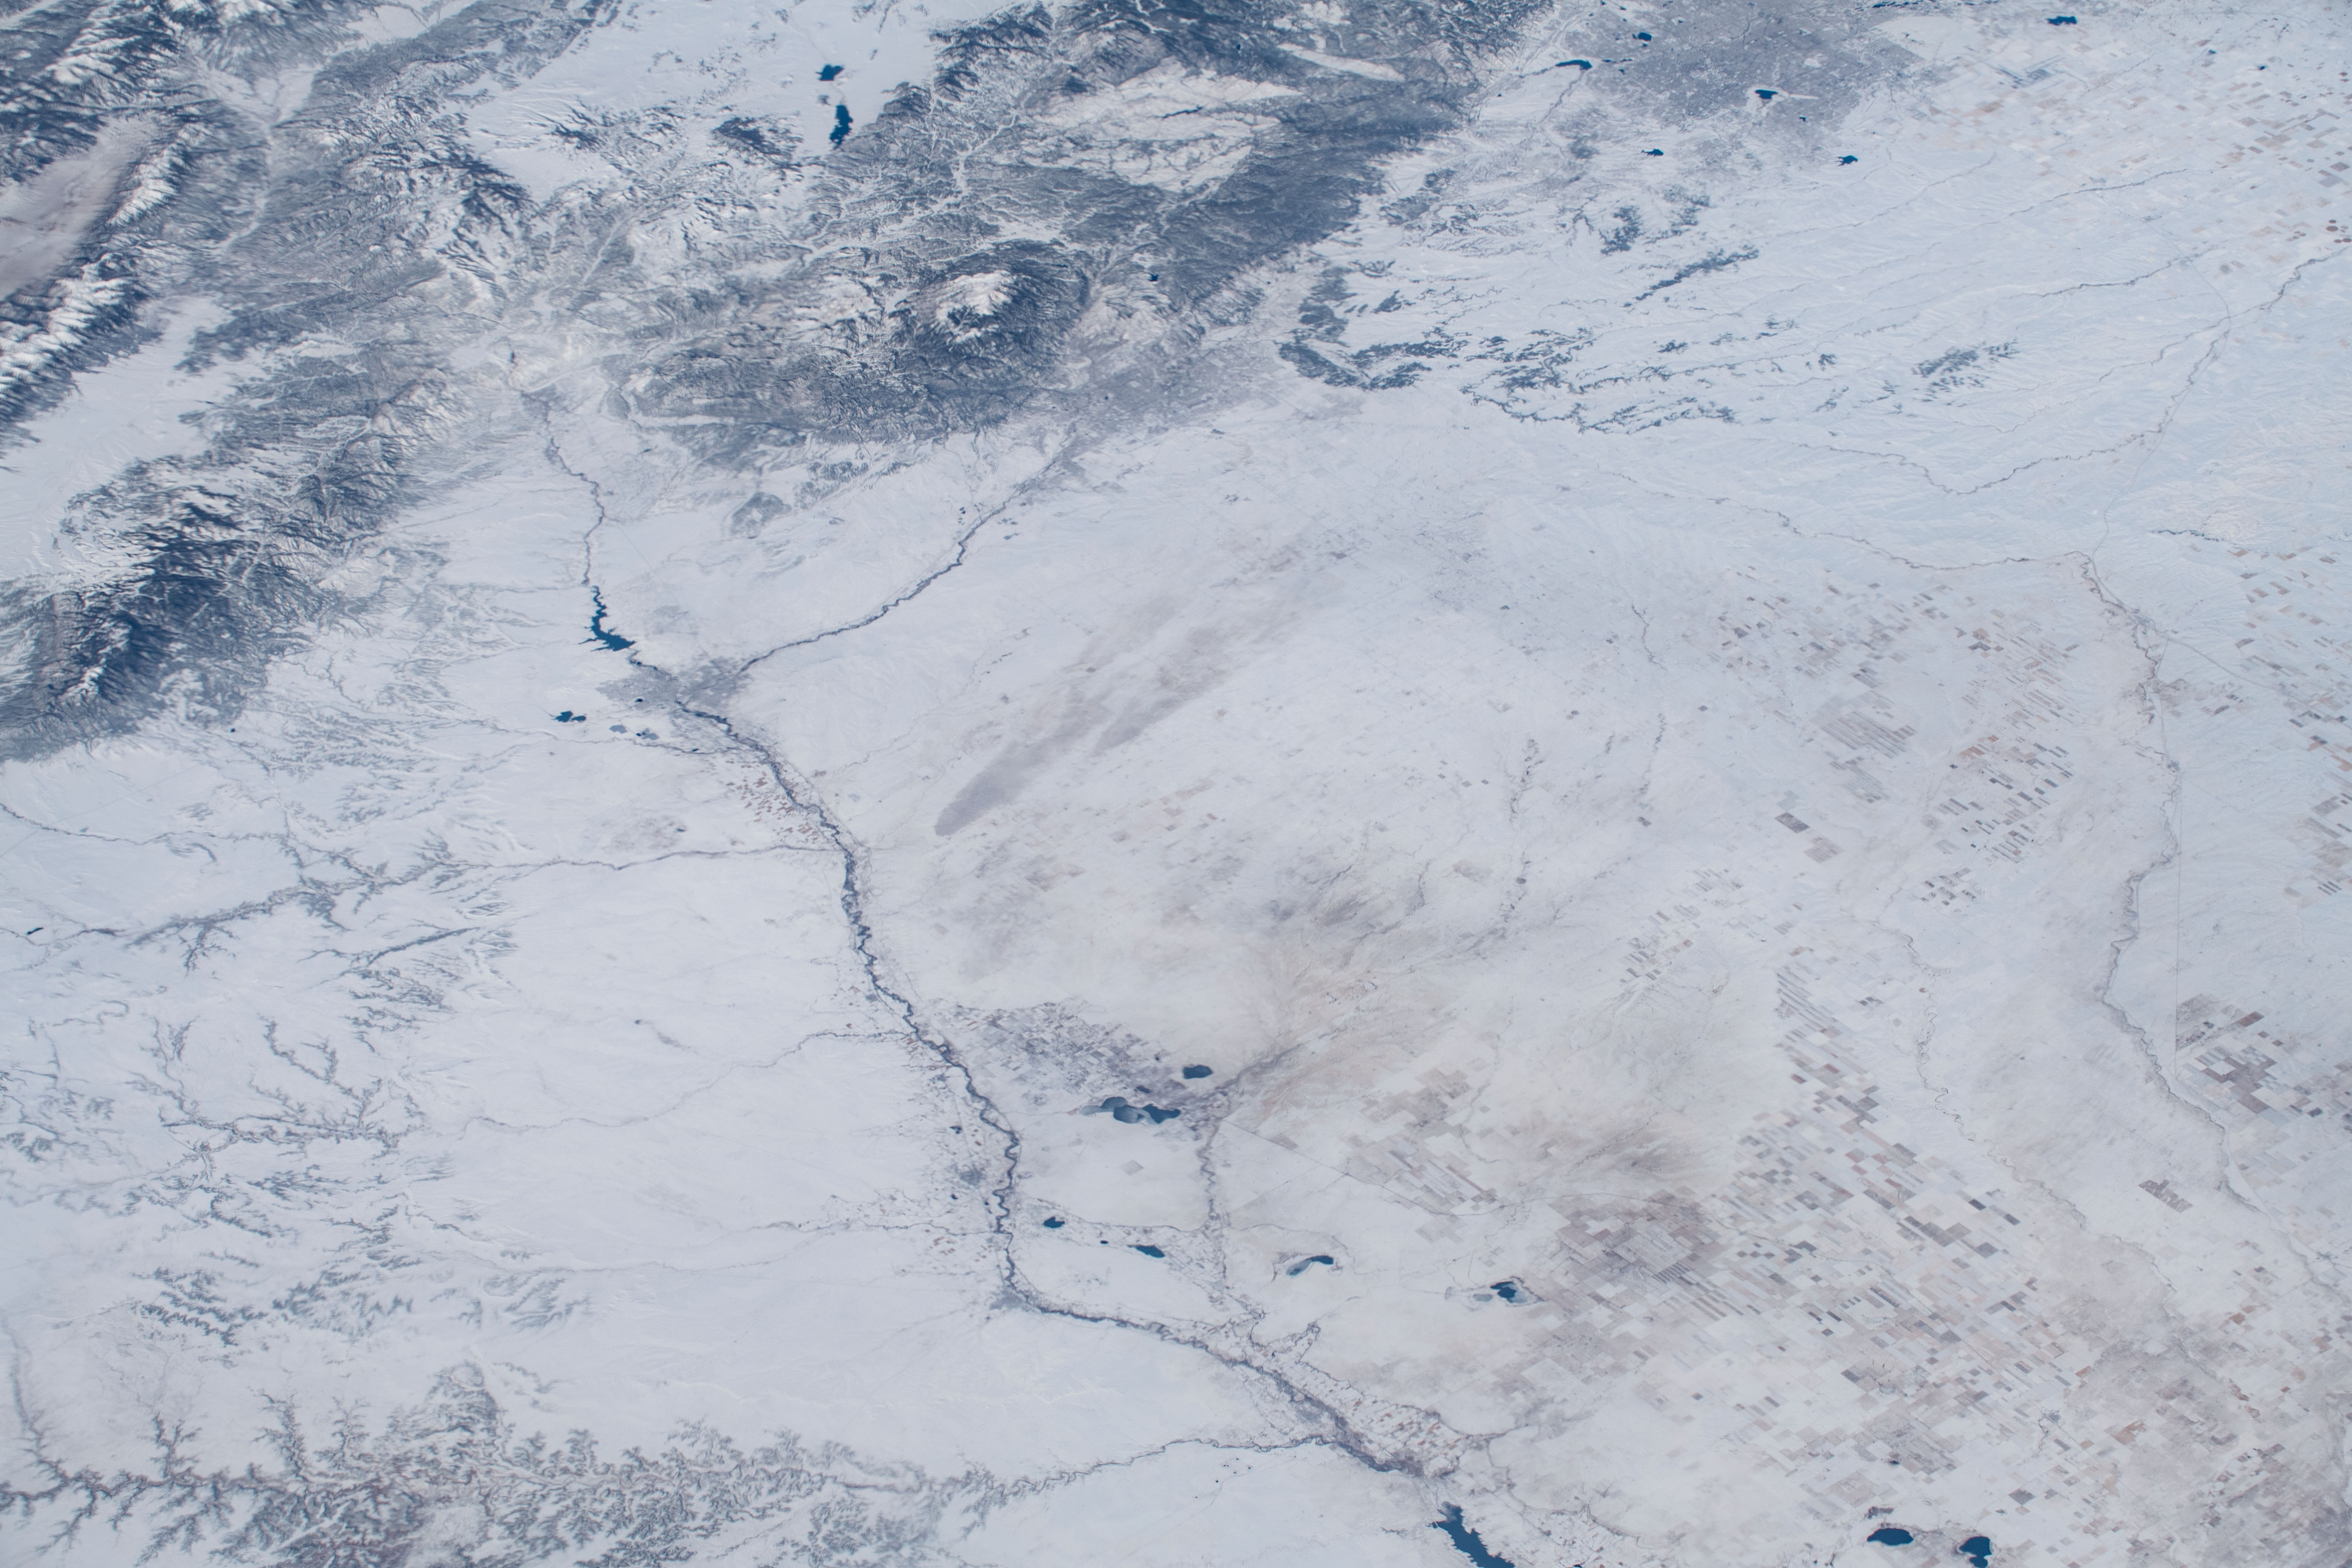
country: USA-COLORADO
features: FORT CARSON, COLORADO SPRINGS, DENVER, PUEBLO RESERVOIR, COLORADO
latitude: 38.5
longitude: -104.1
